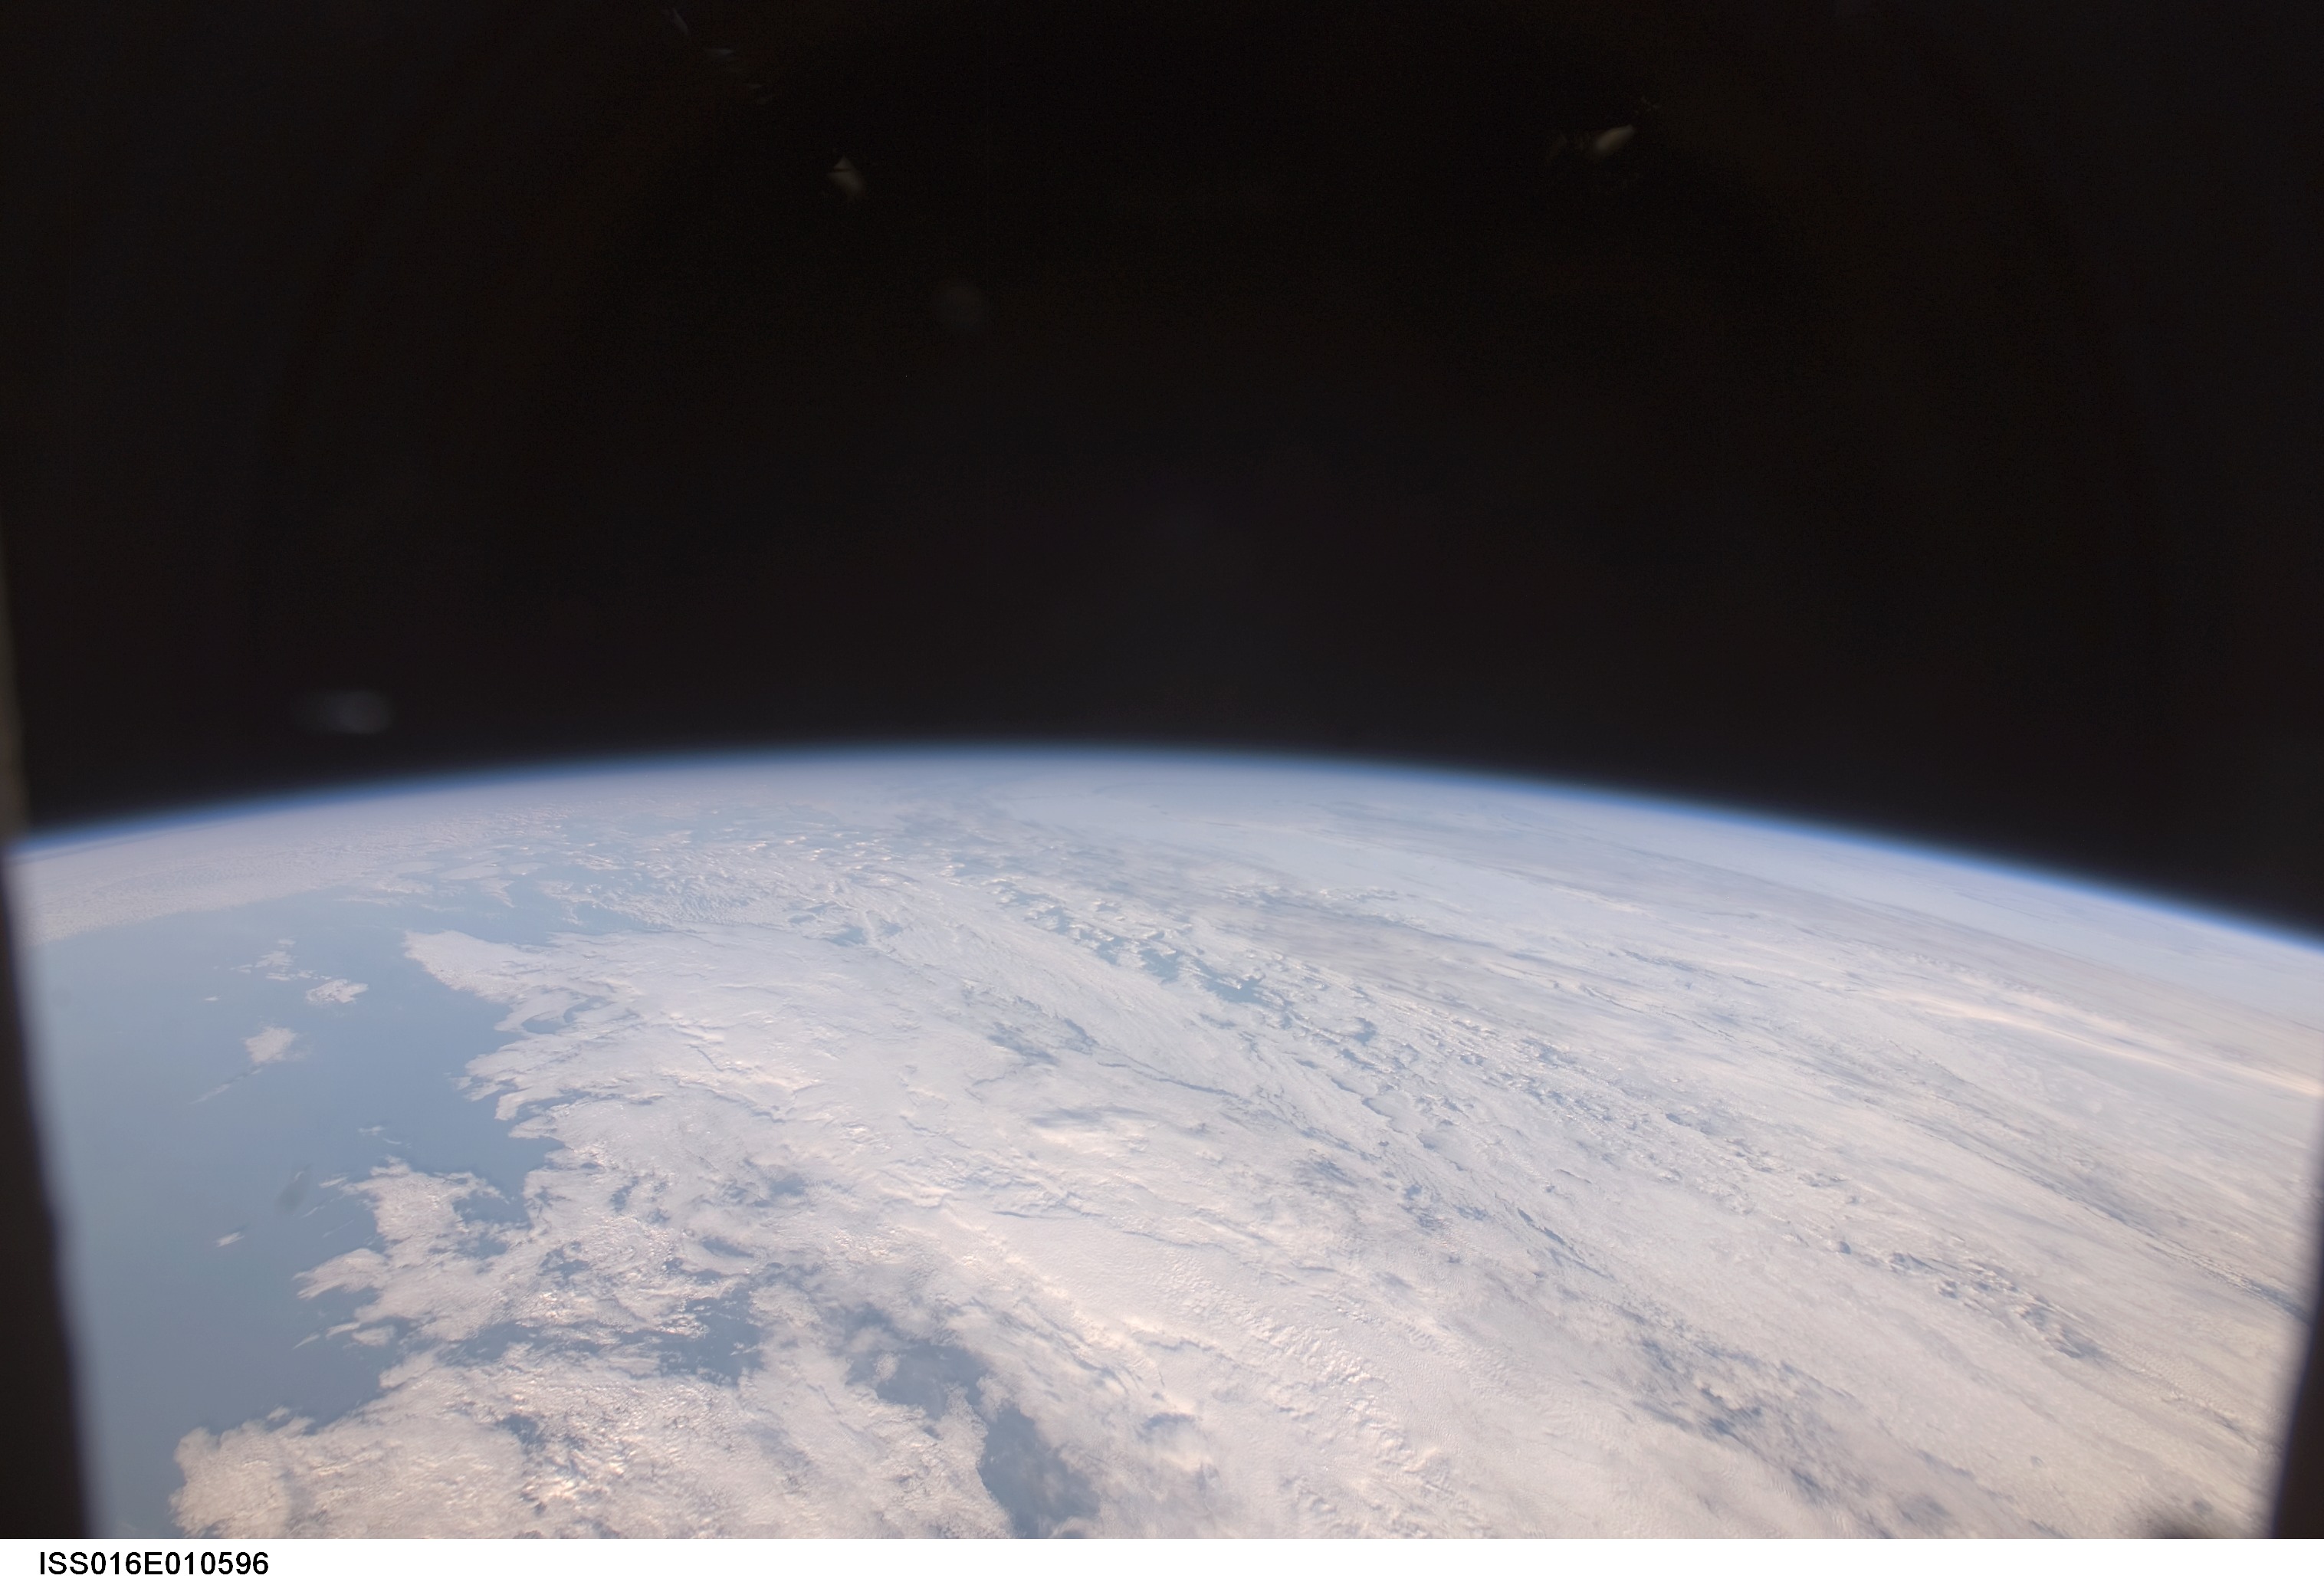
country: ATLANTIC OCEAN
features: PAN-LOW CLOUD FORMATIONS
